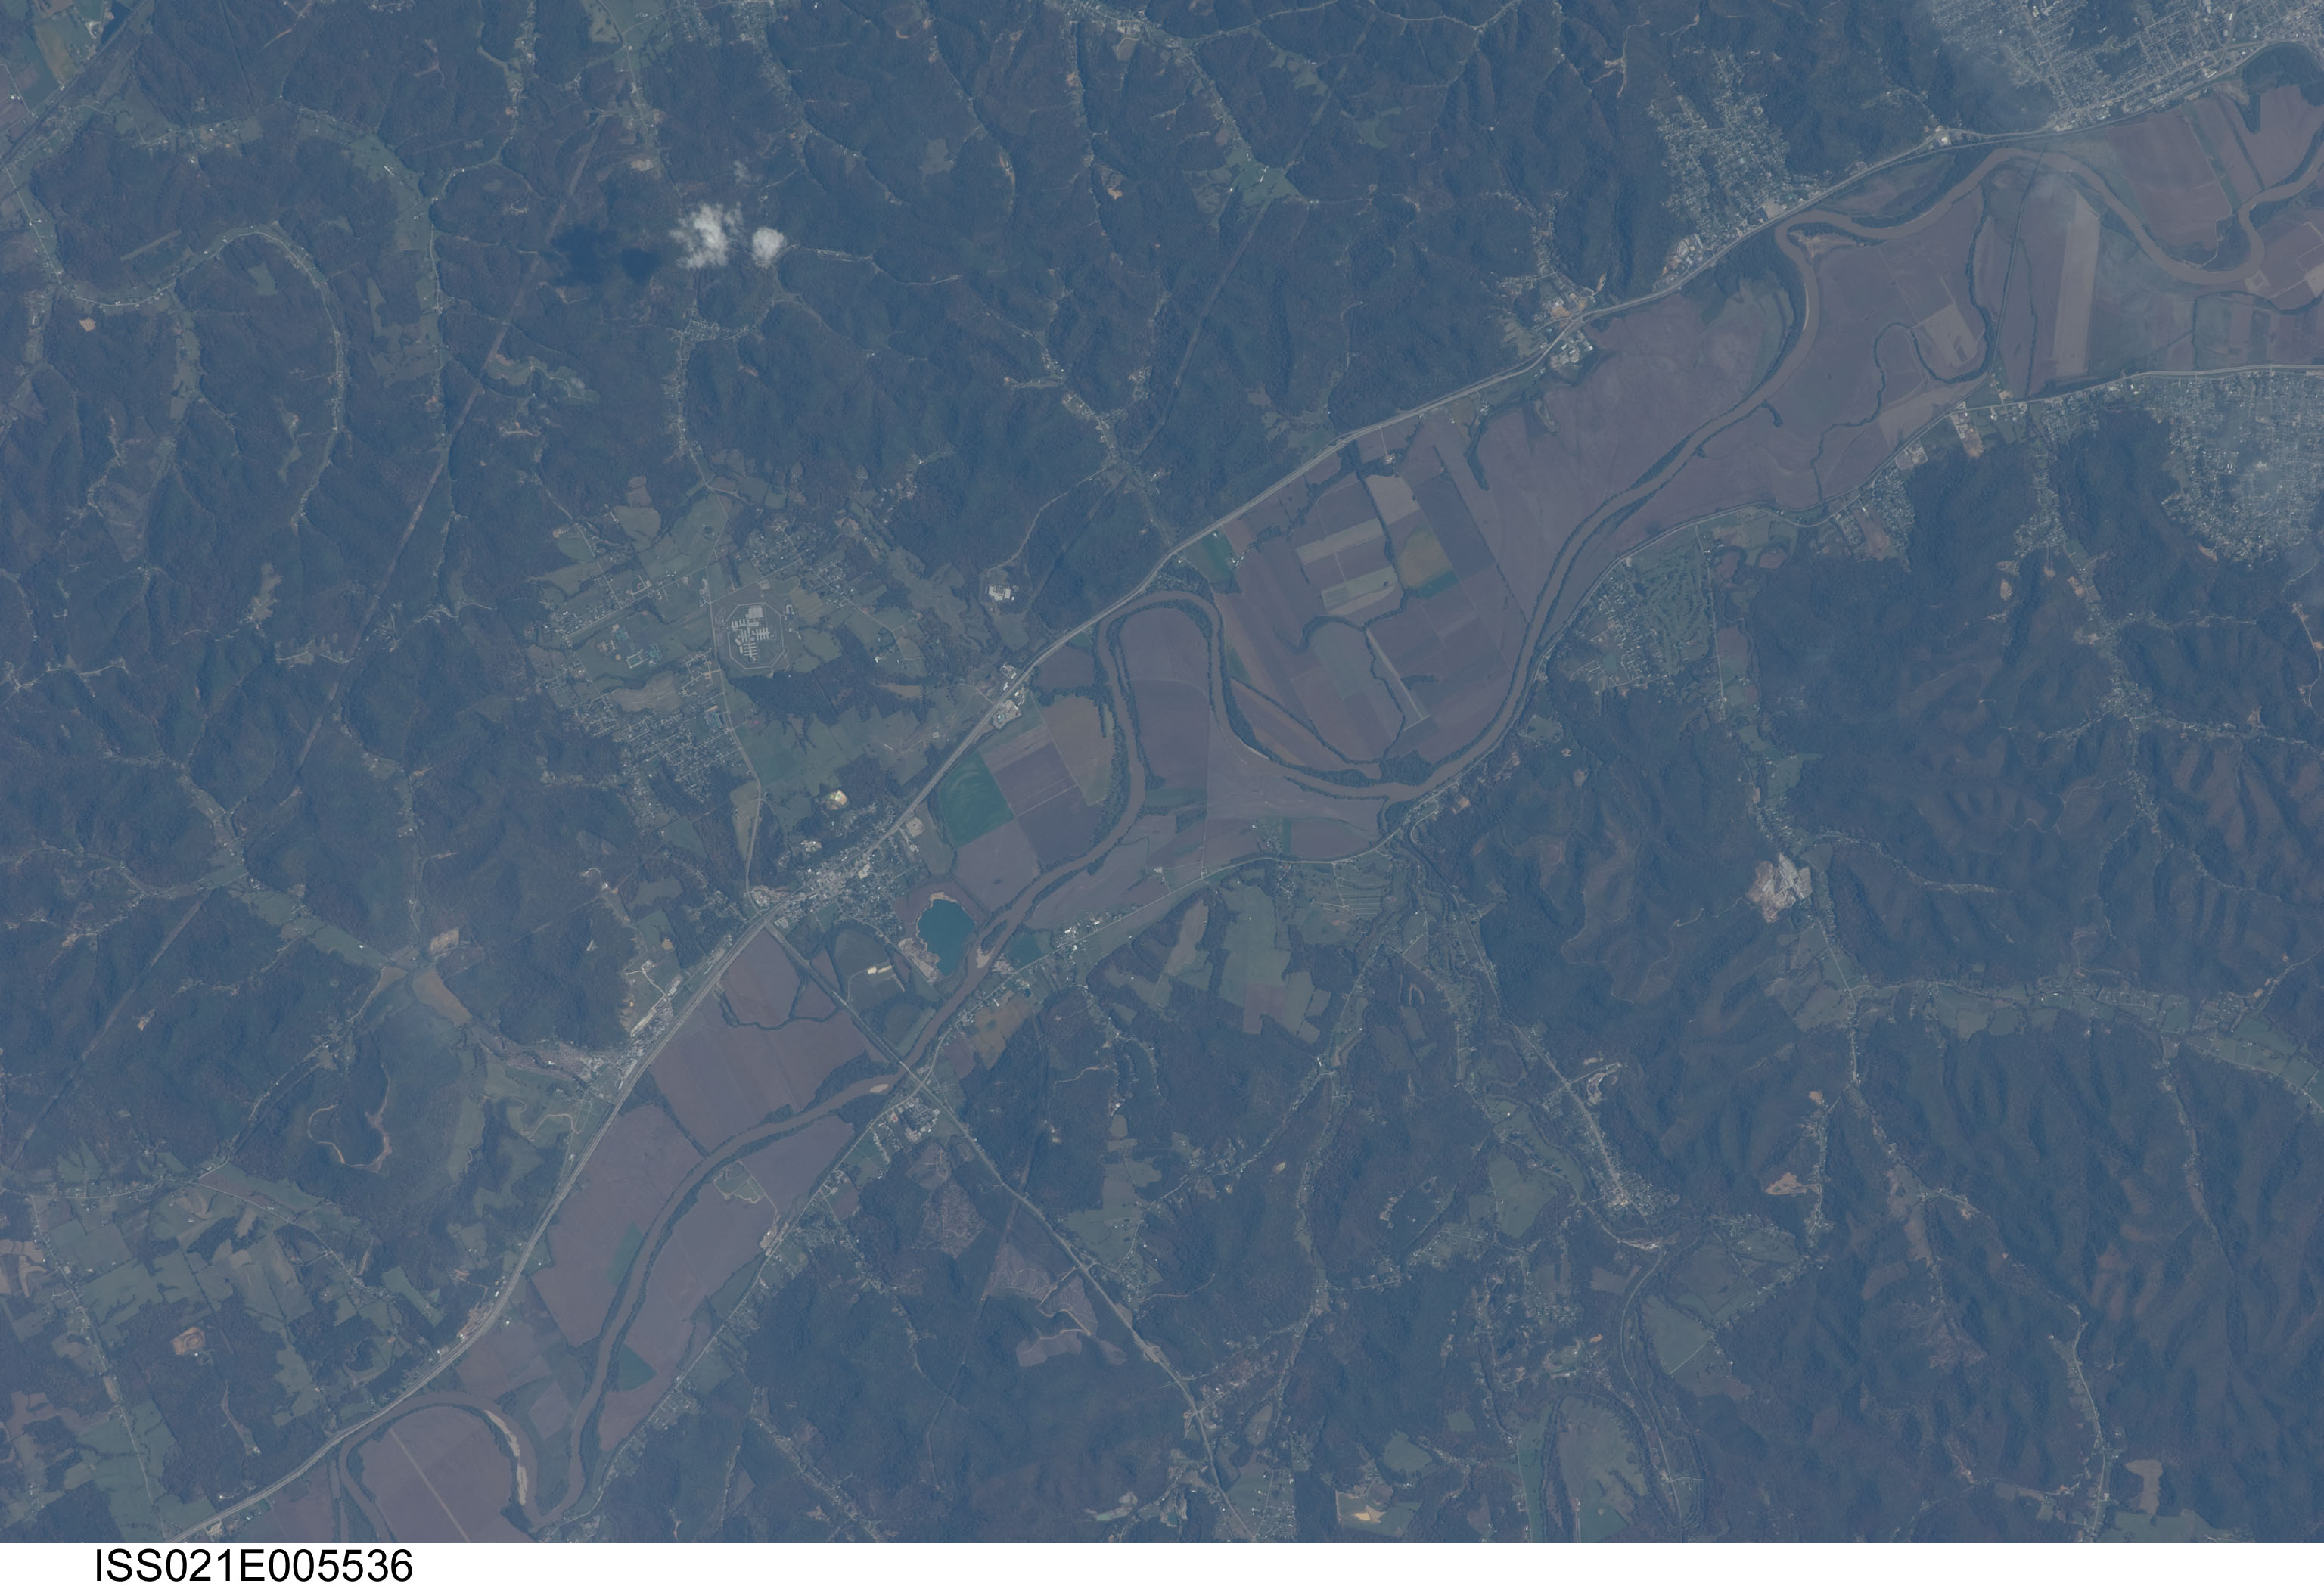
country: USA-OHIO
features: SCIOTO R., PORTSMOUTH, FOREST, AGR.
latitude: 38.9
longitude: -83.0
